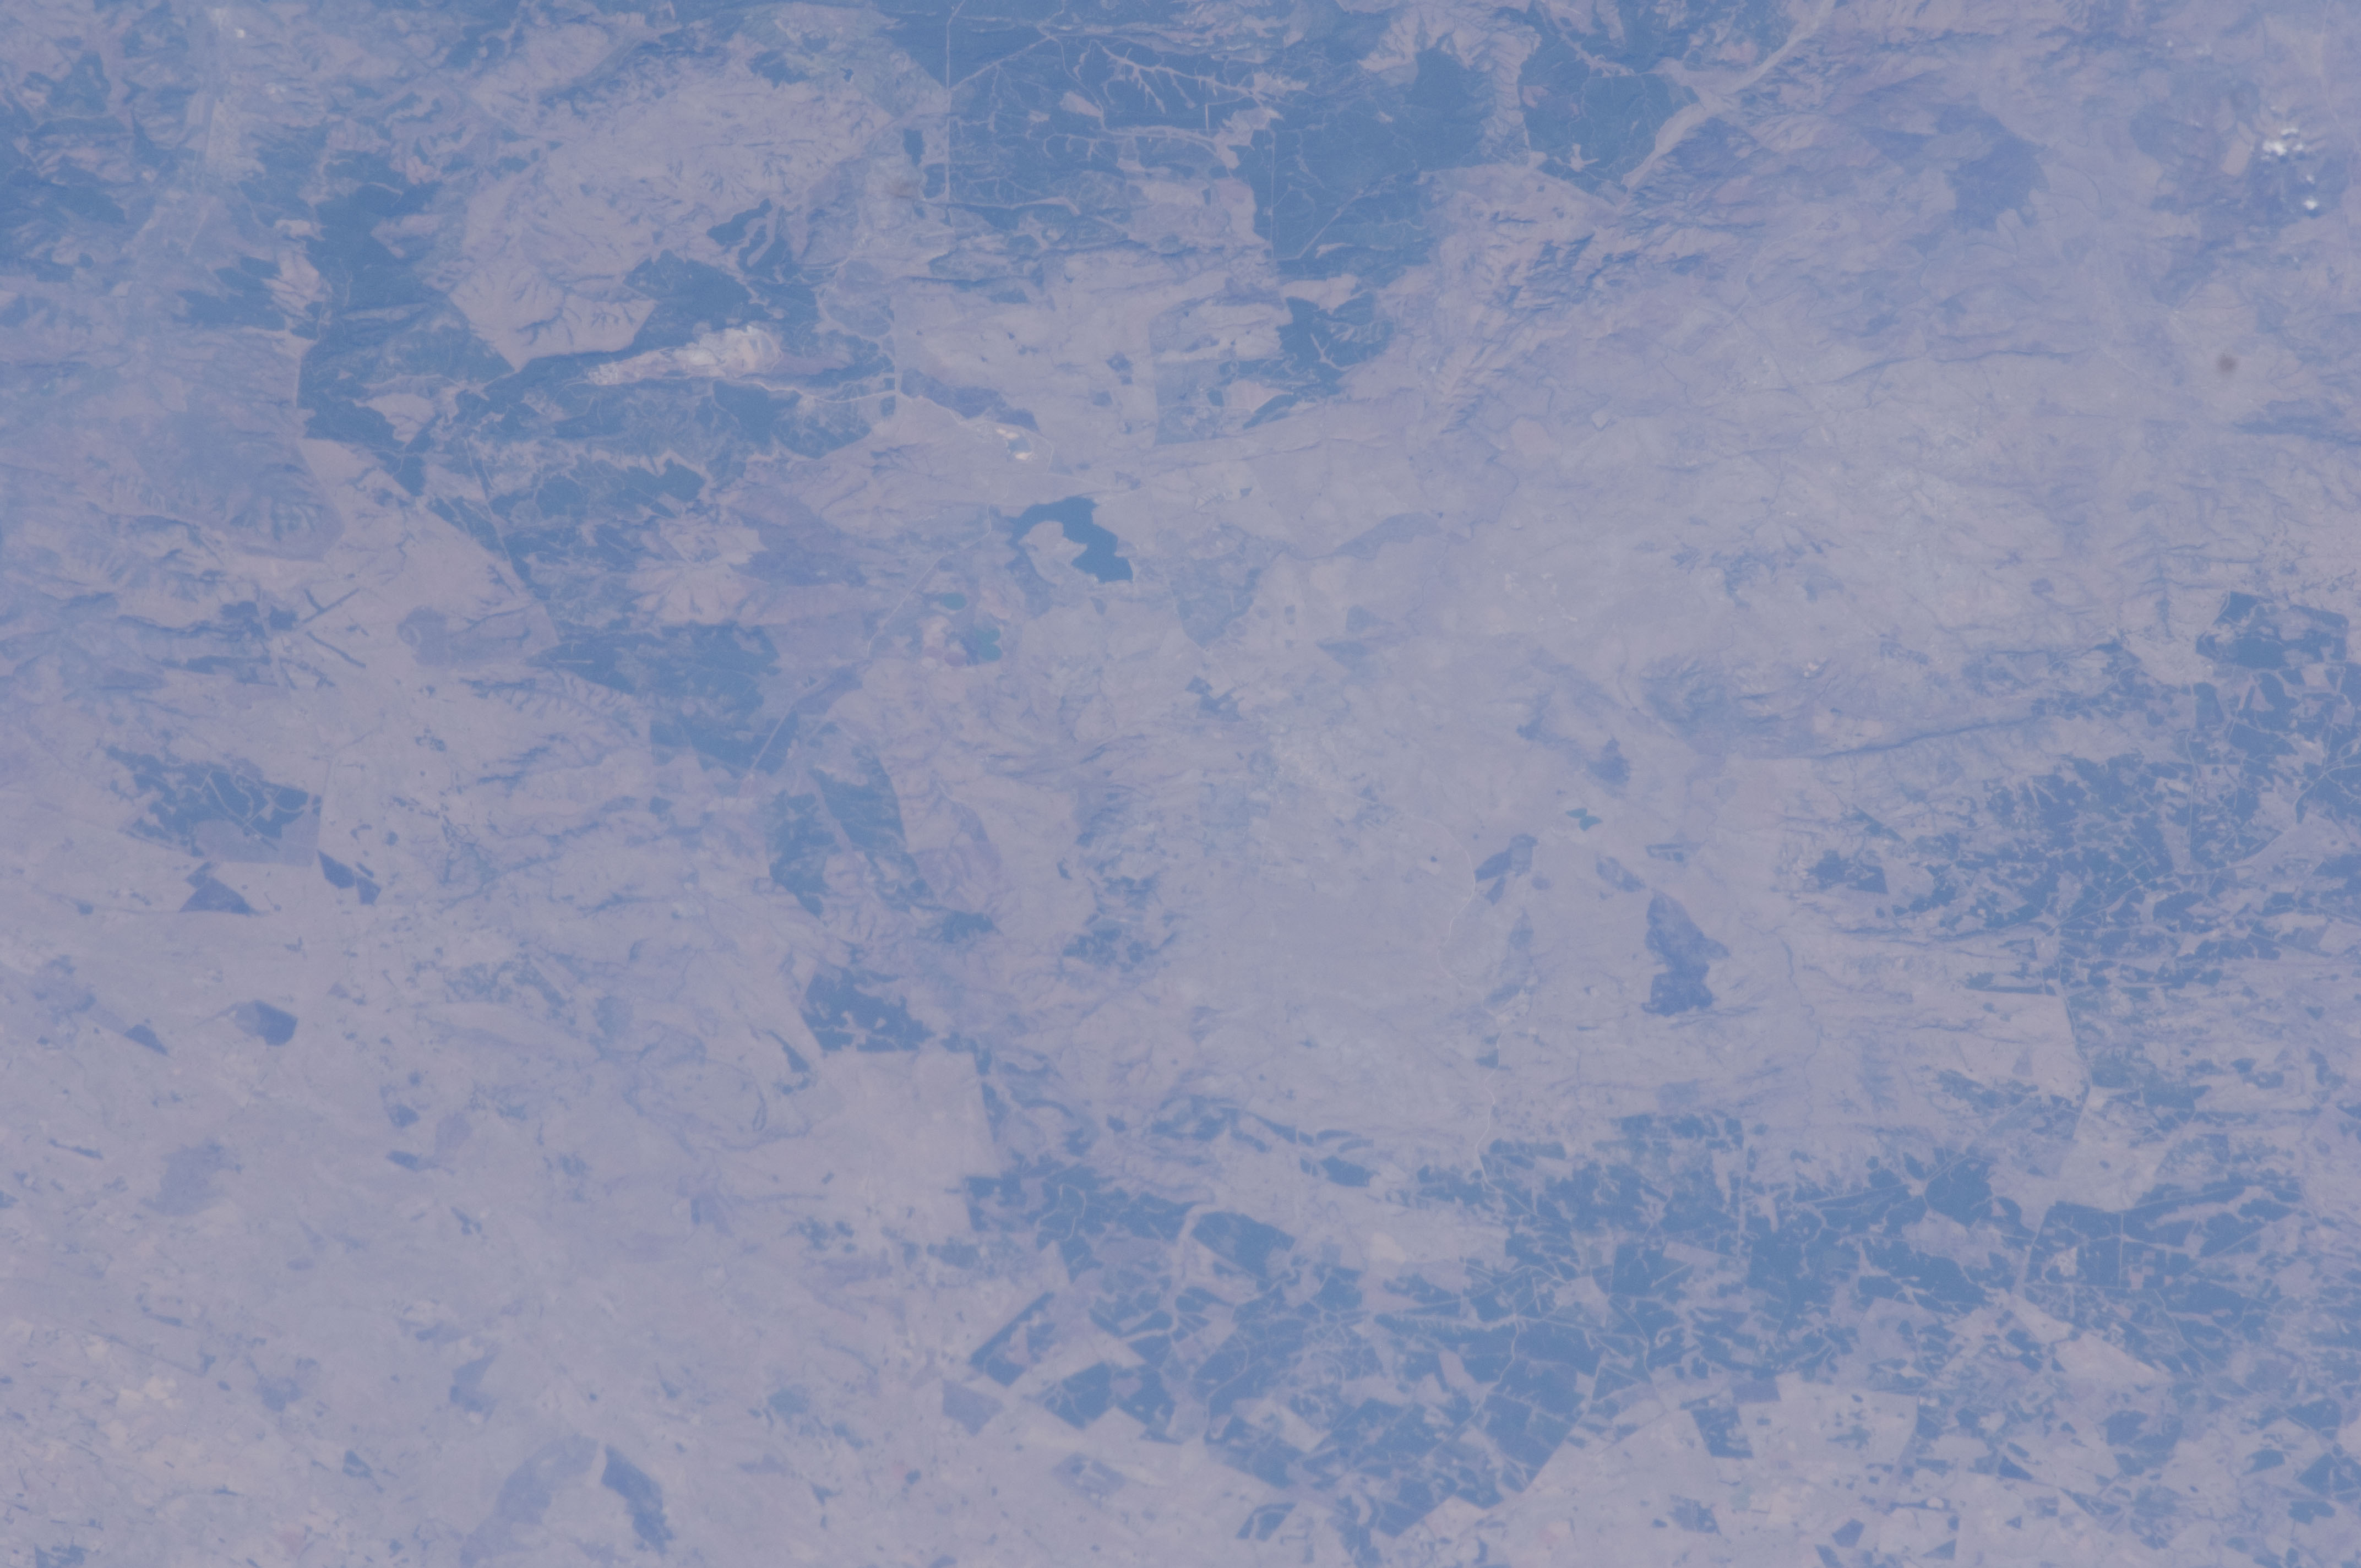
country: REPUBLIC SOUTH AFRICA
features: KOMATI R. VALLEY, VYGEBOOM DAM, TIMBER
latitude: -25.9
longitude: 30.6
